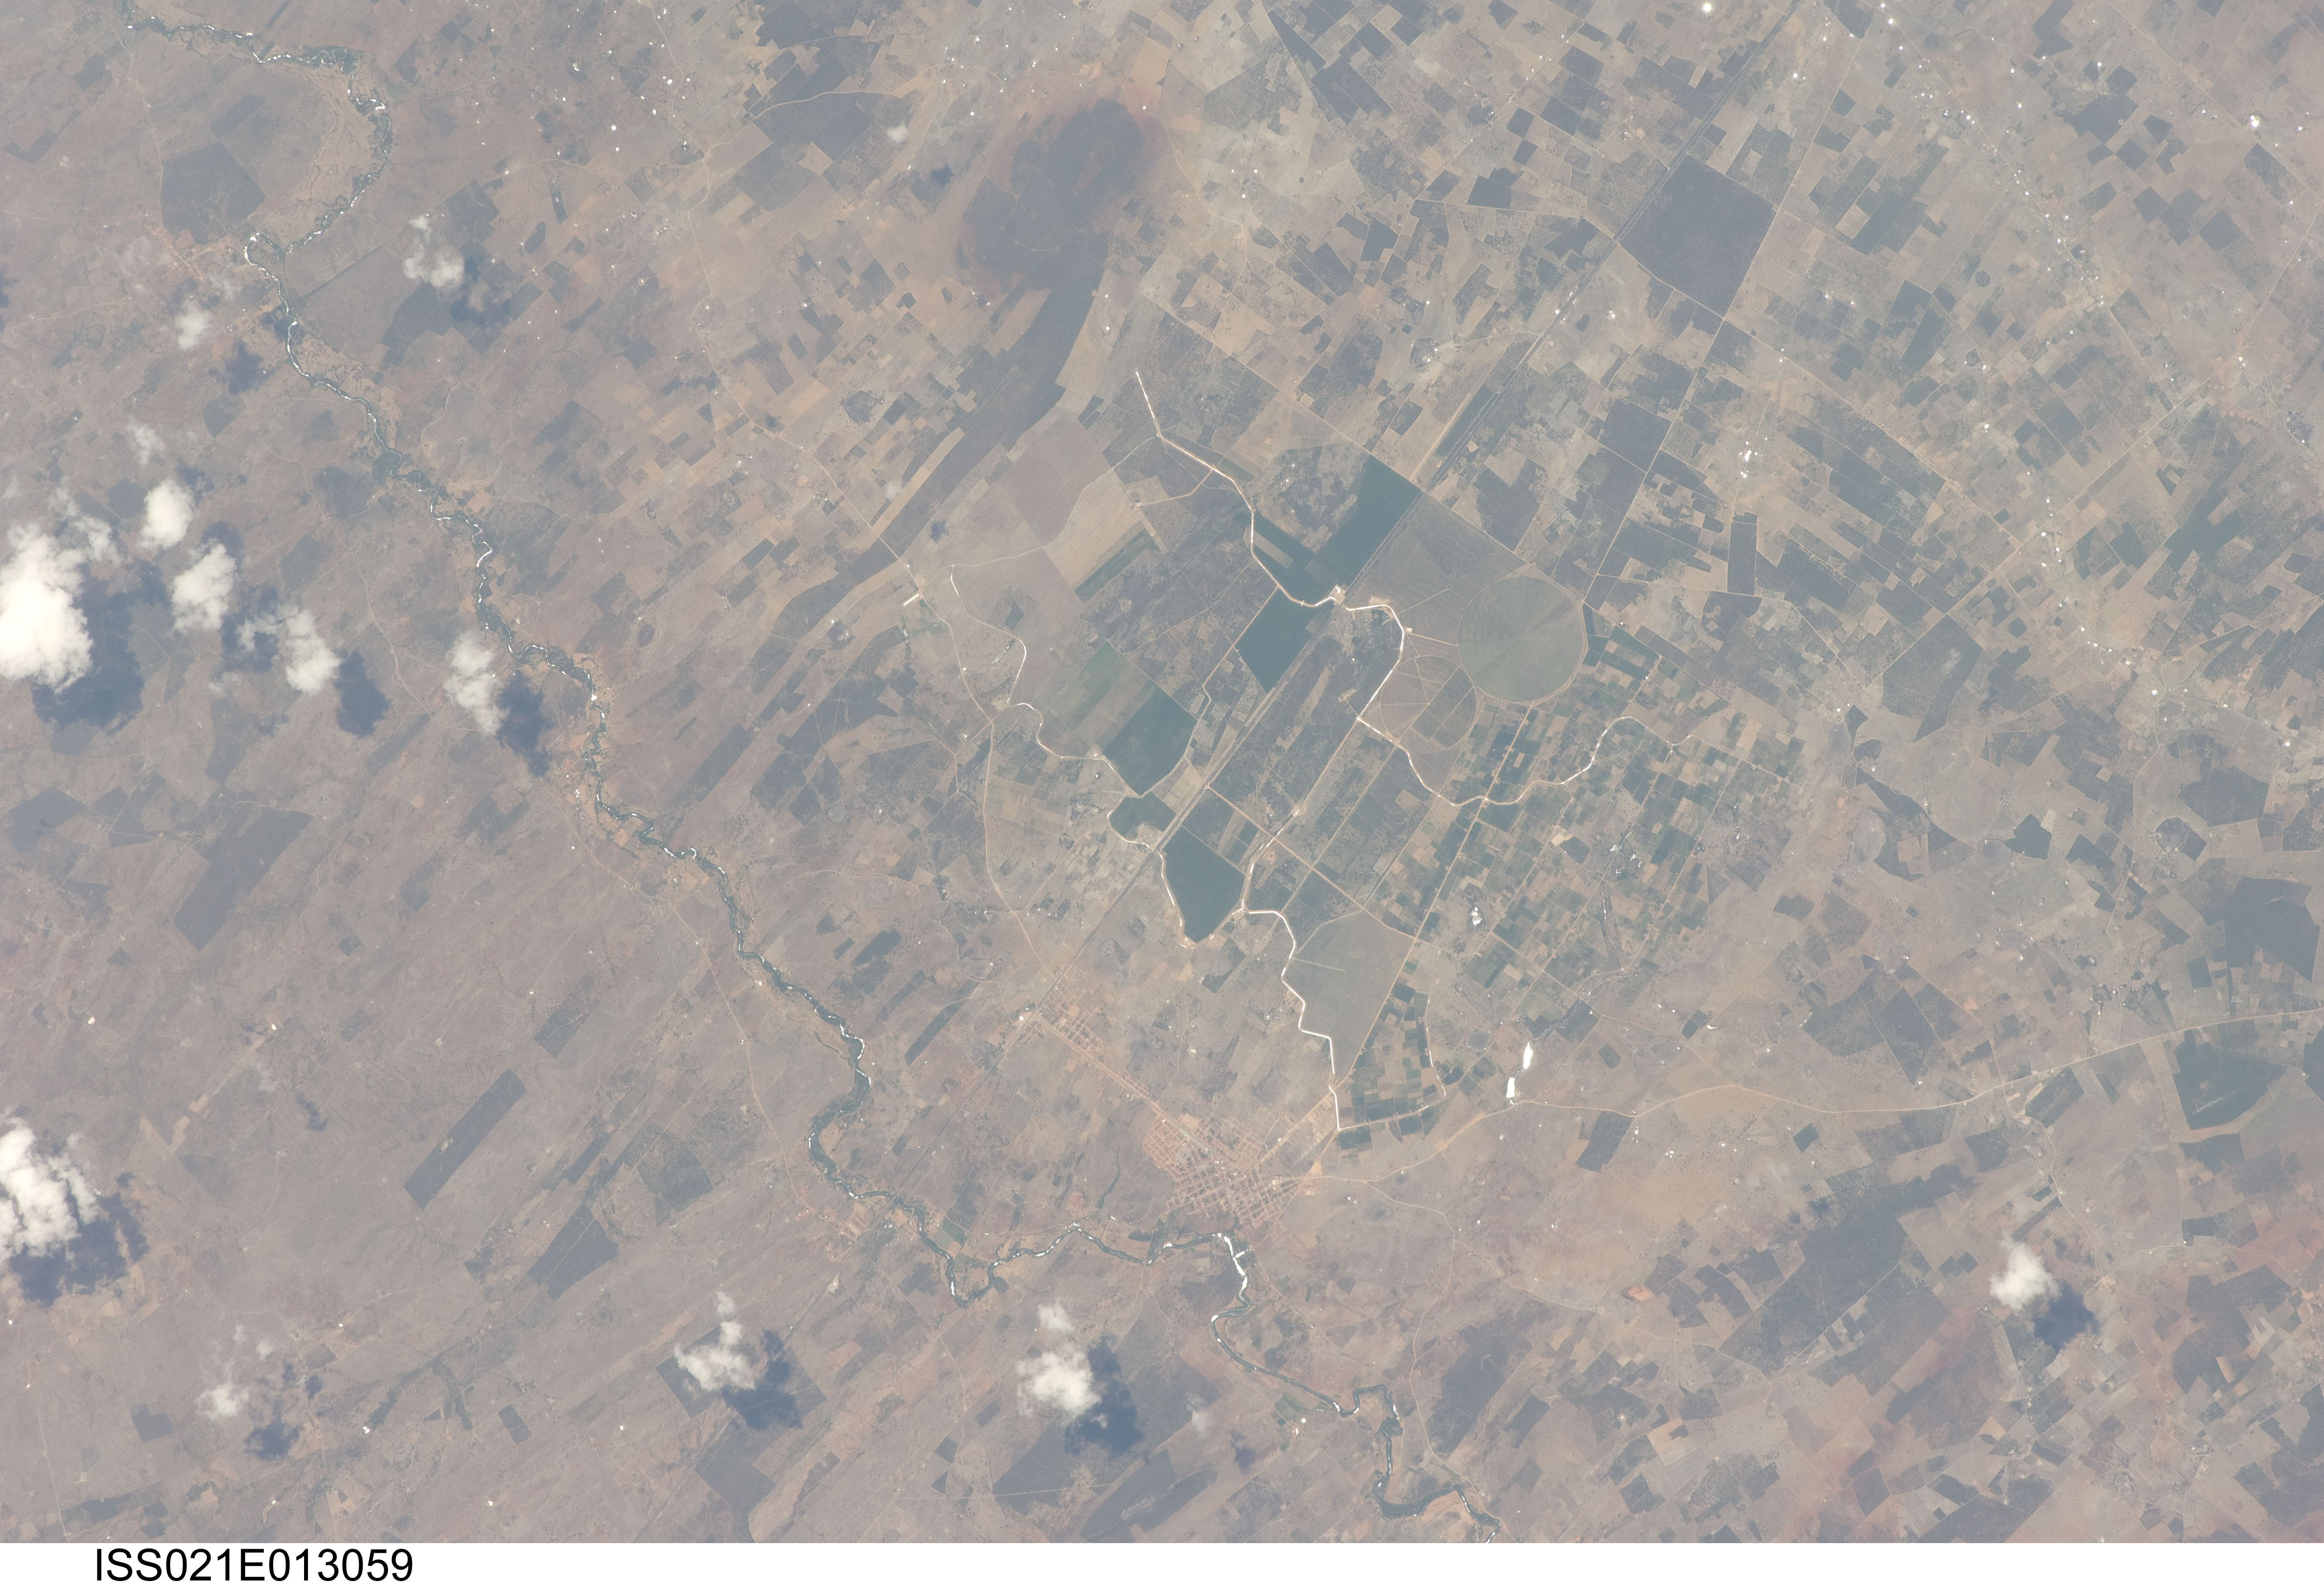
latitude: -10.9
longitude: -40.1
